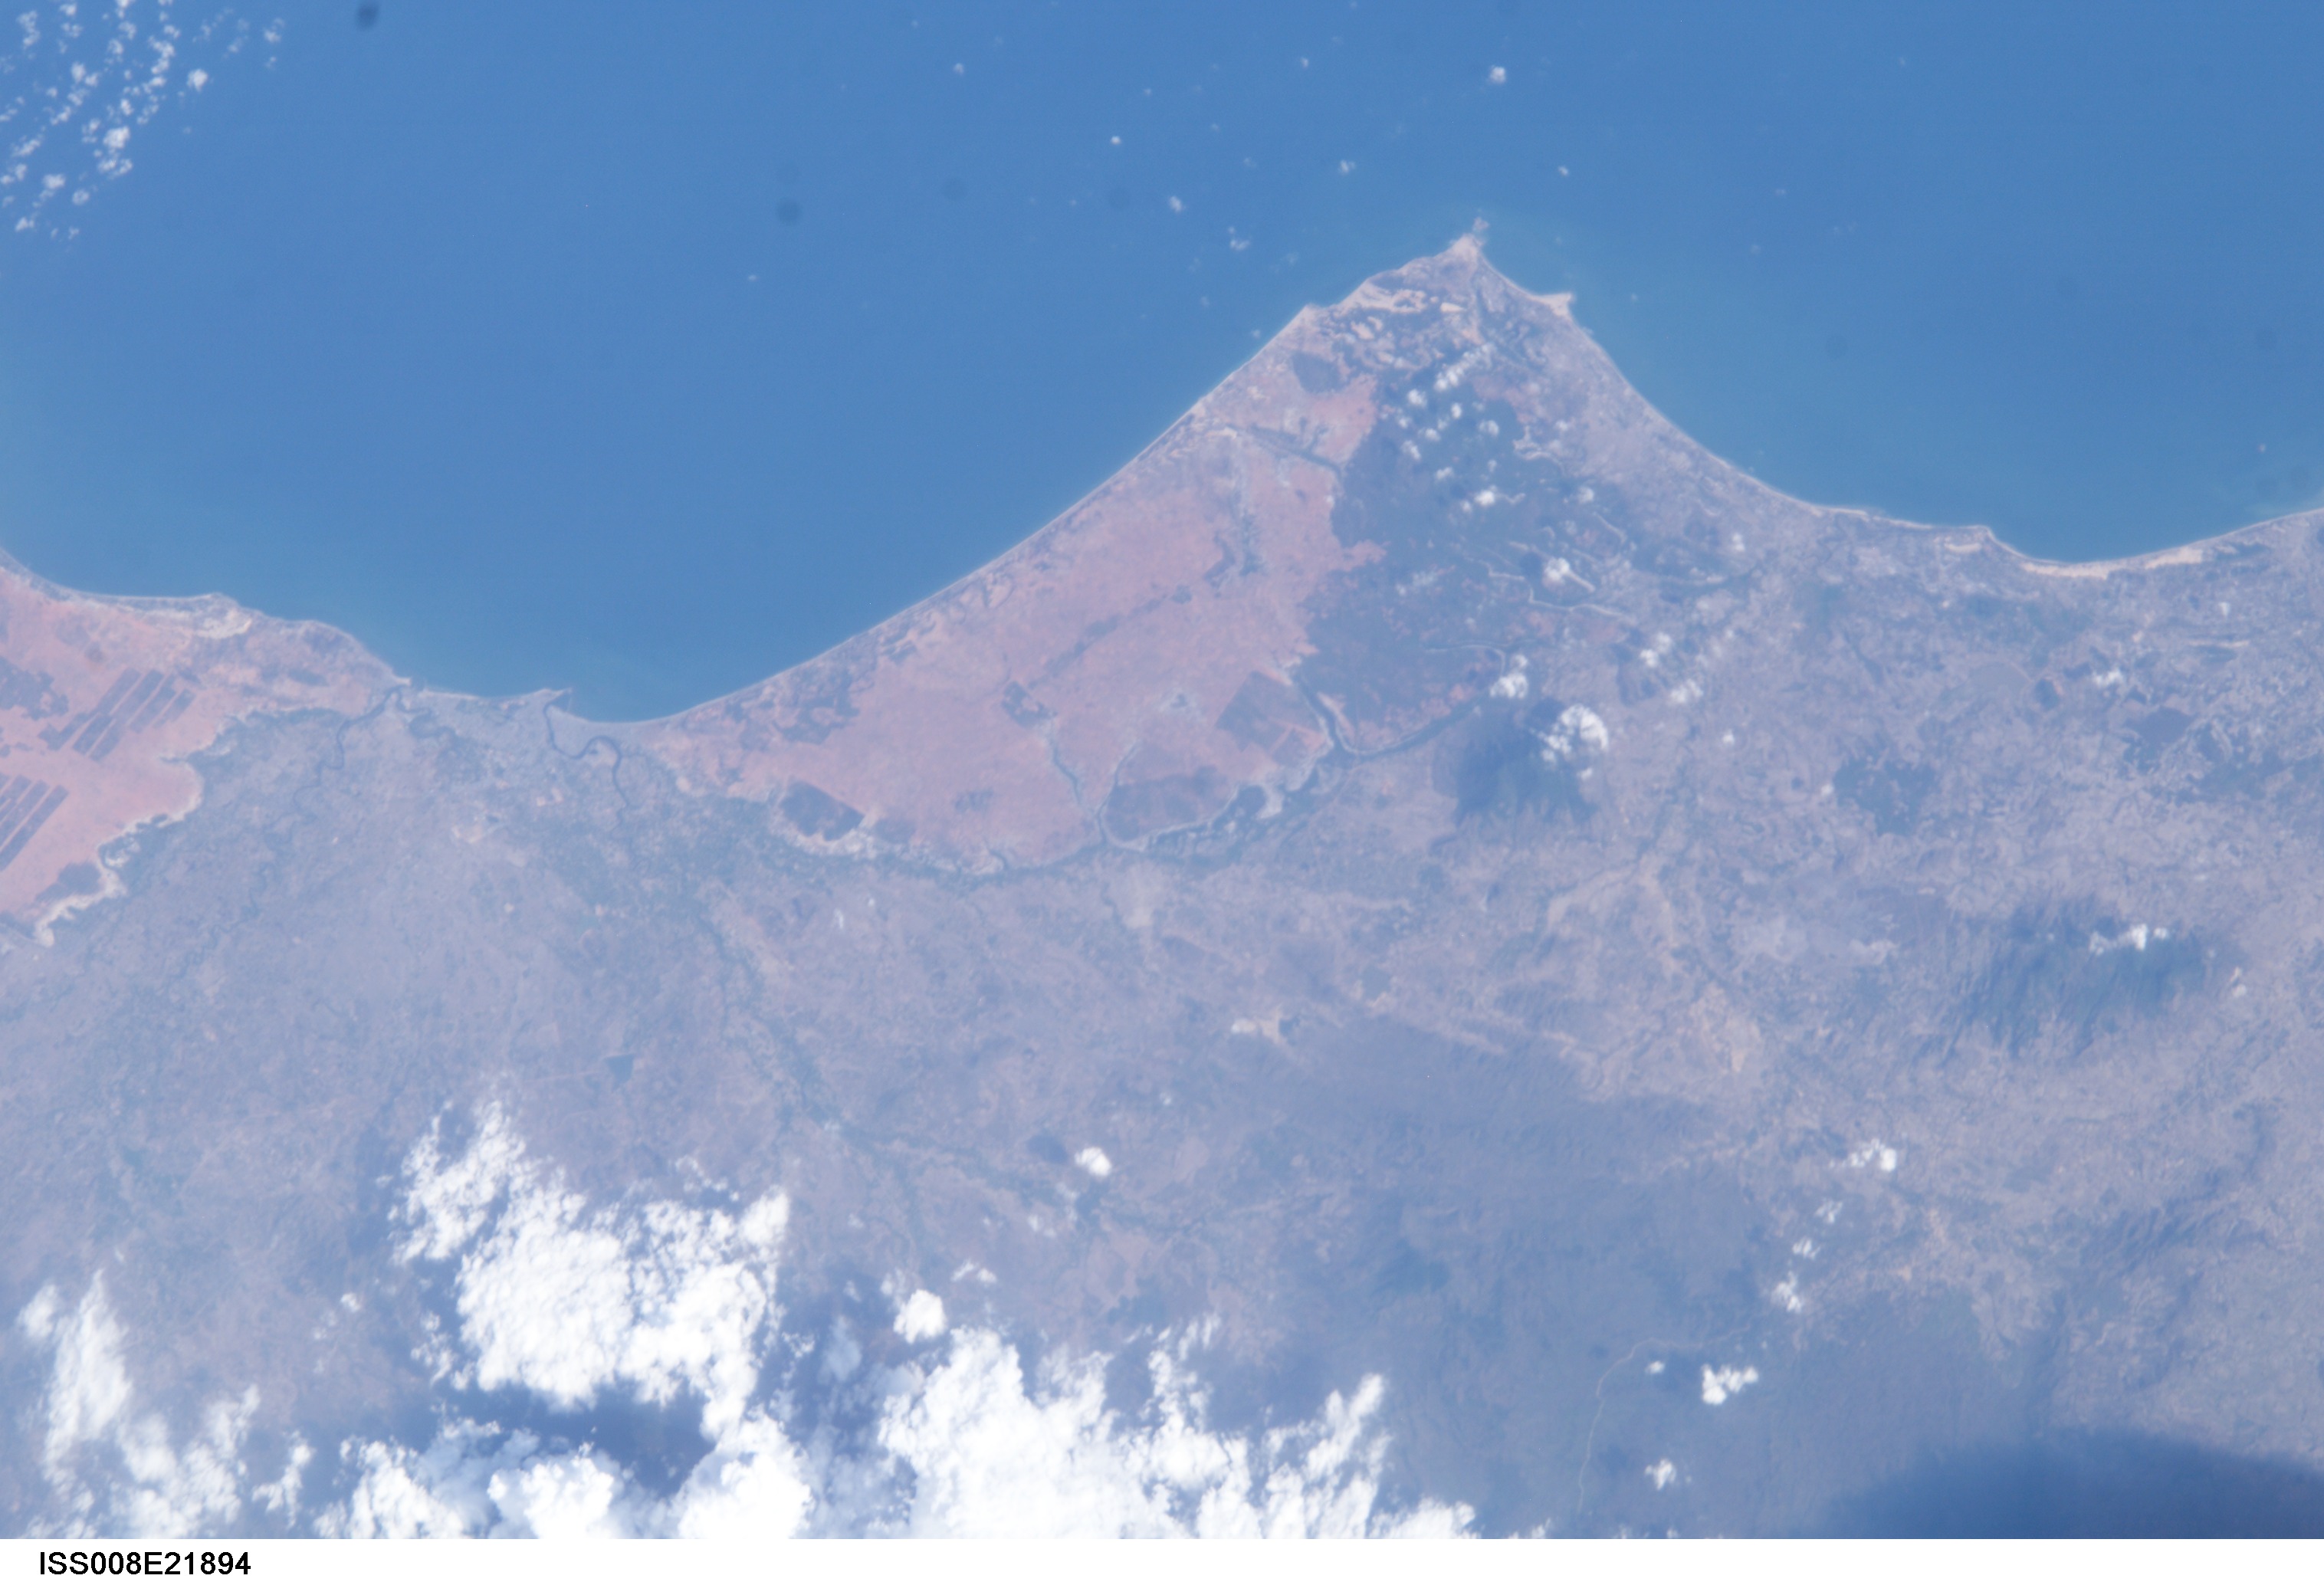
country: VIETNAM
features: CAPE KE, PHAN THIET, AGRICULTURE
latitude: 11.0
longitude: 108.0
